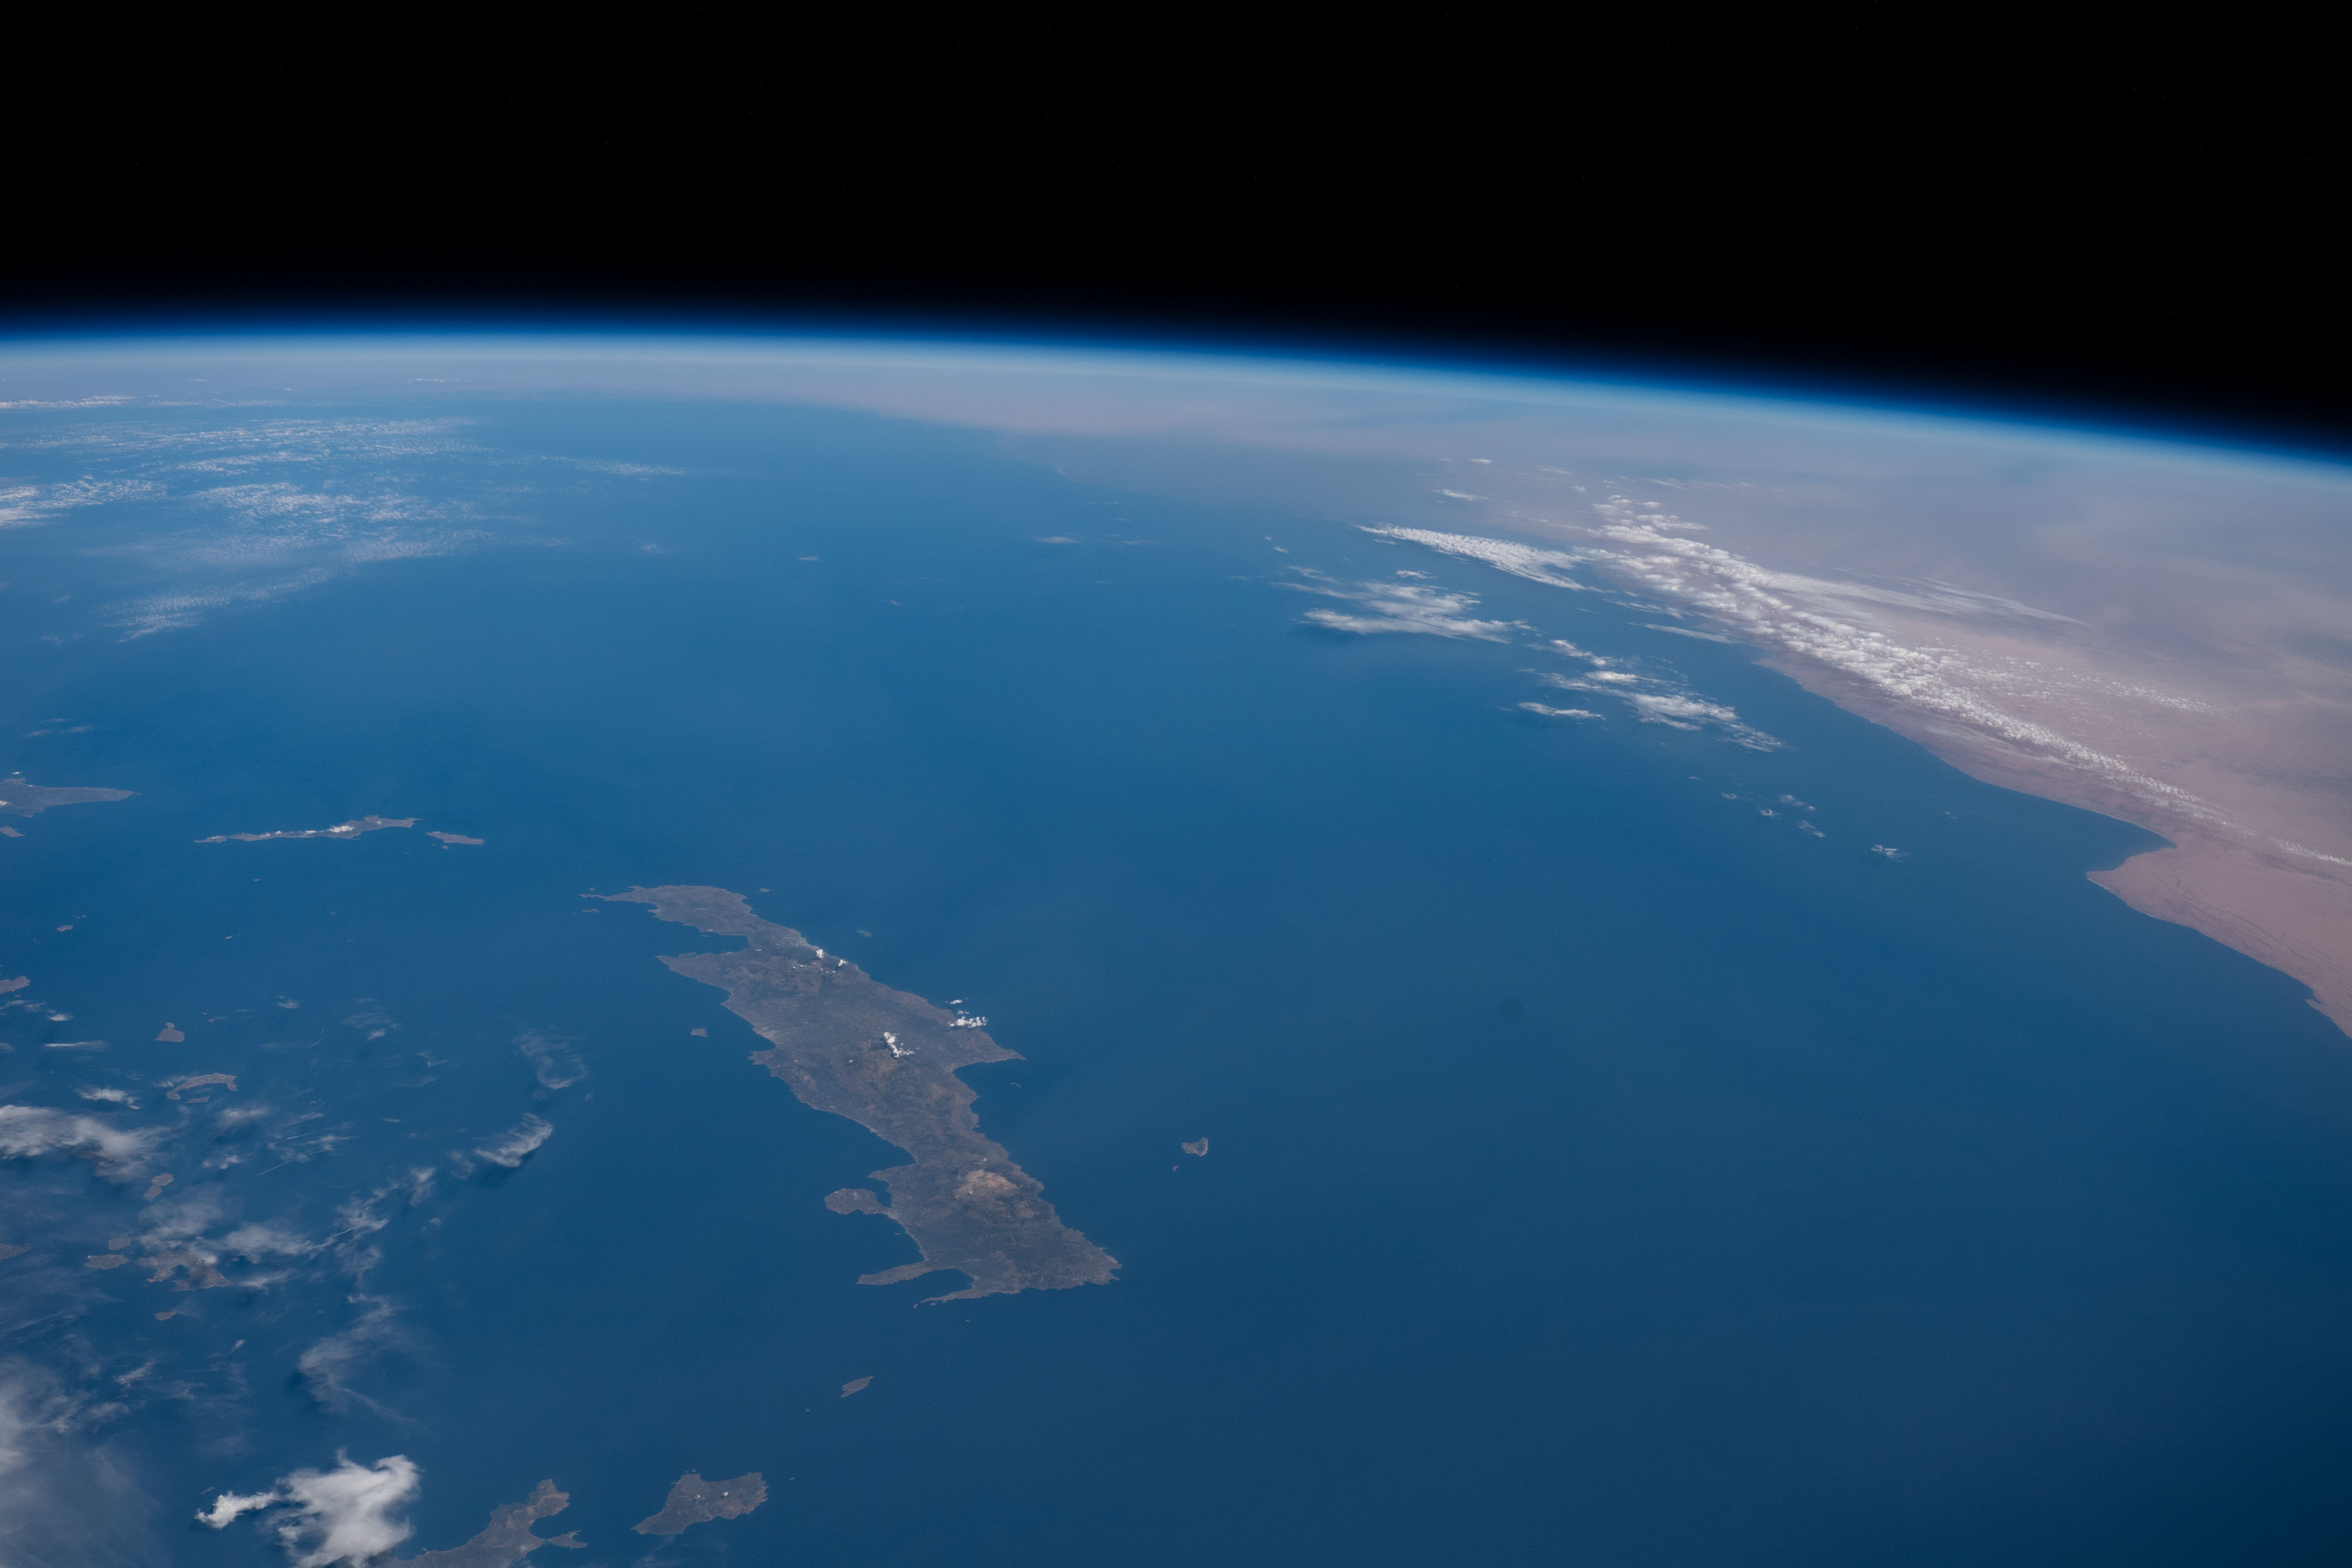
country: CRETE
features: MEDITERRANEAN SEA, LIBYAN SEA, DERNA, ORMOS MESARAS, MATALA, POMPIA, AYIOS IOANNIS, LIMB
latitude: 34.5
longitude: 24.5
